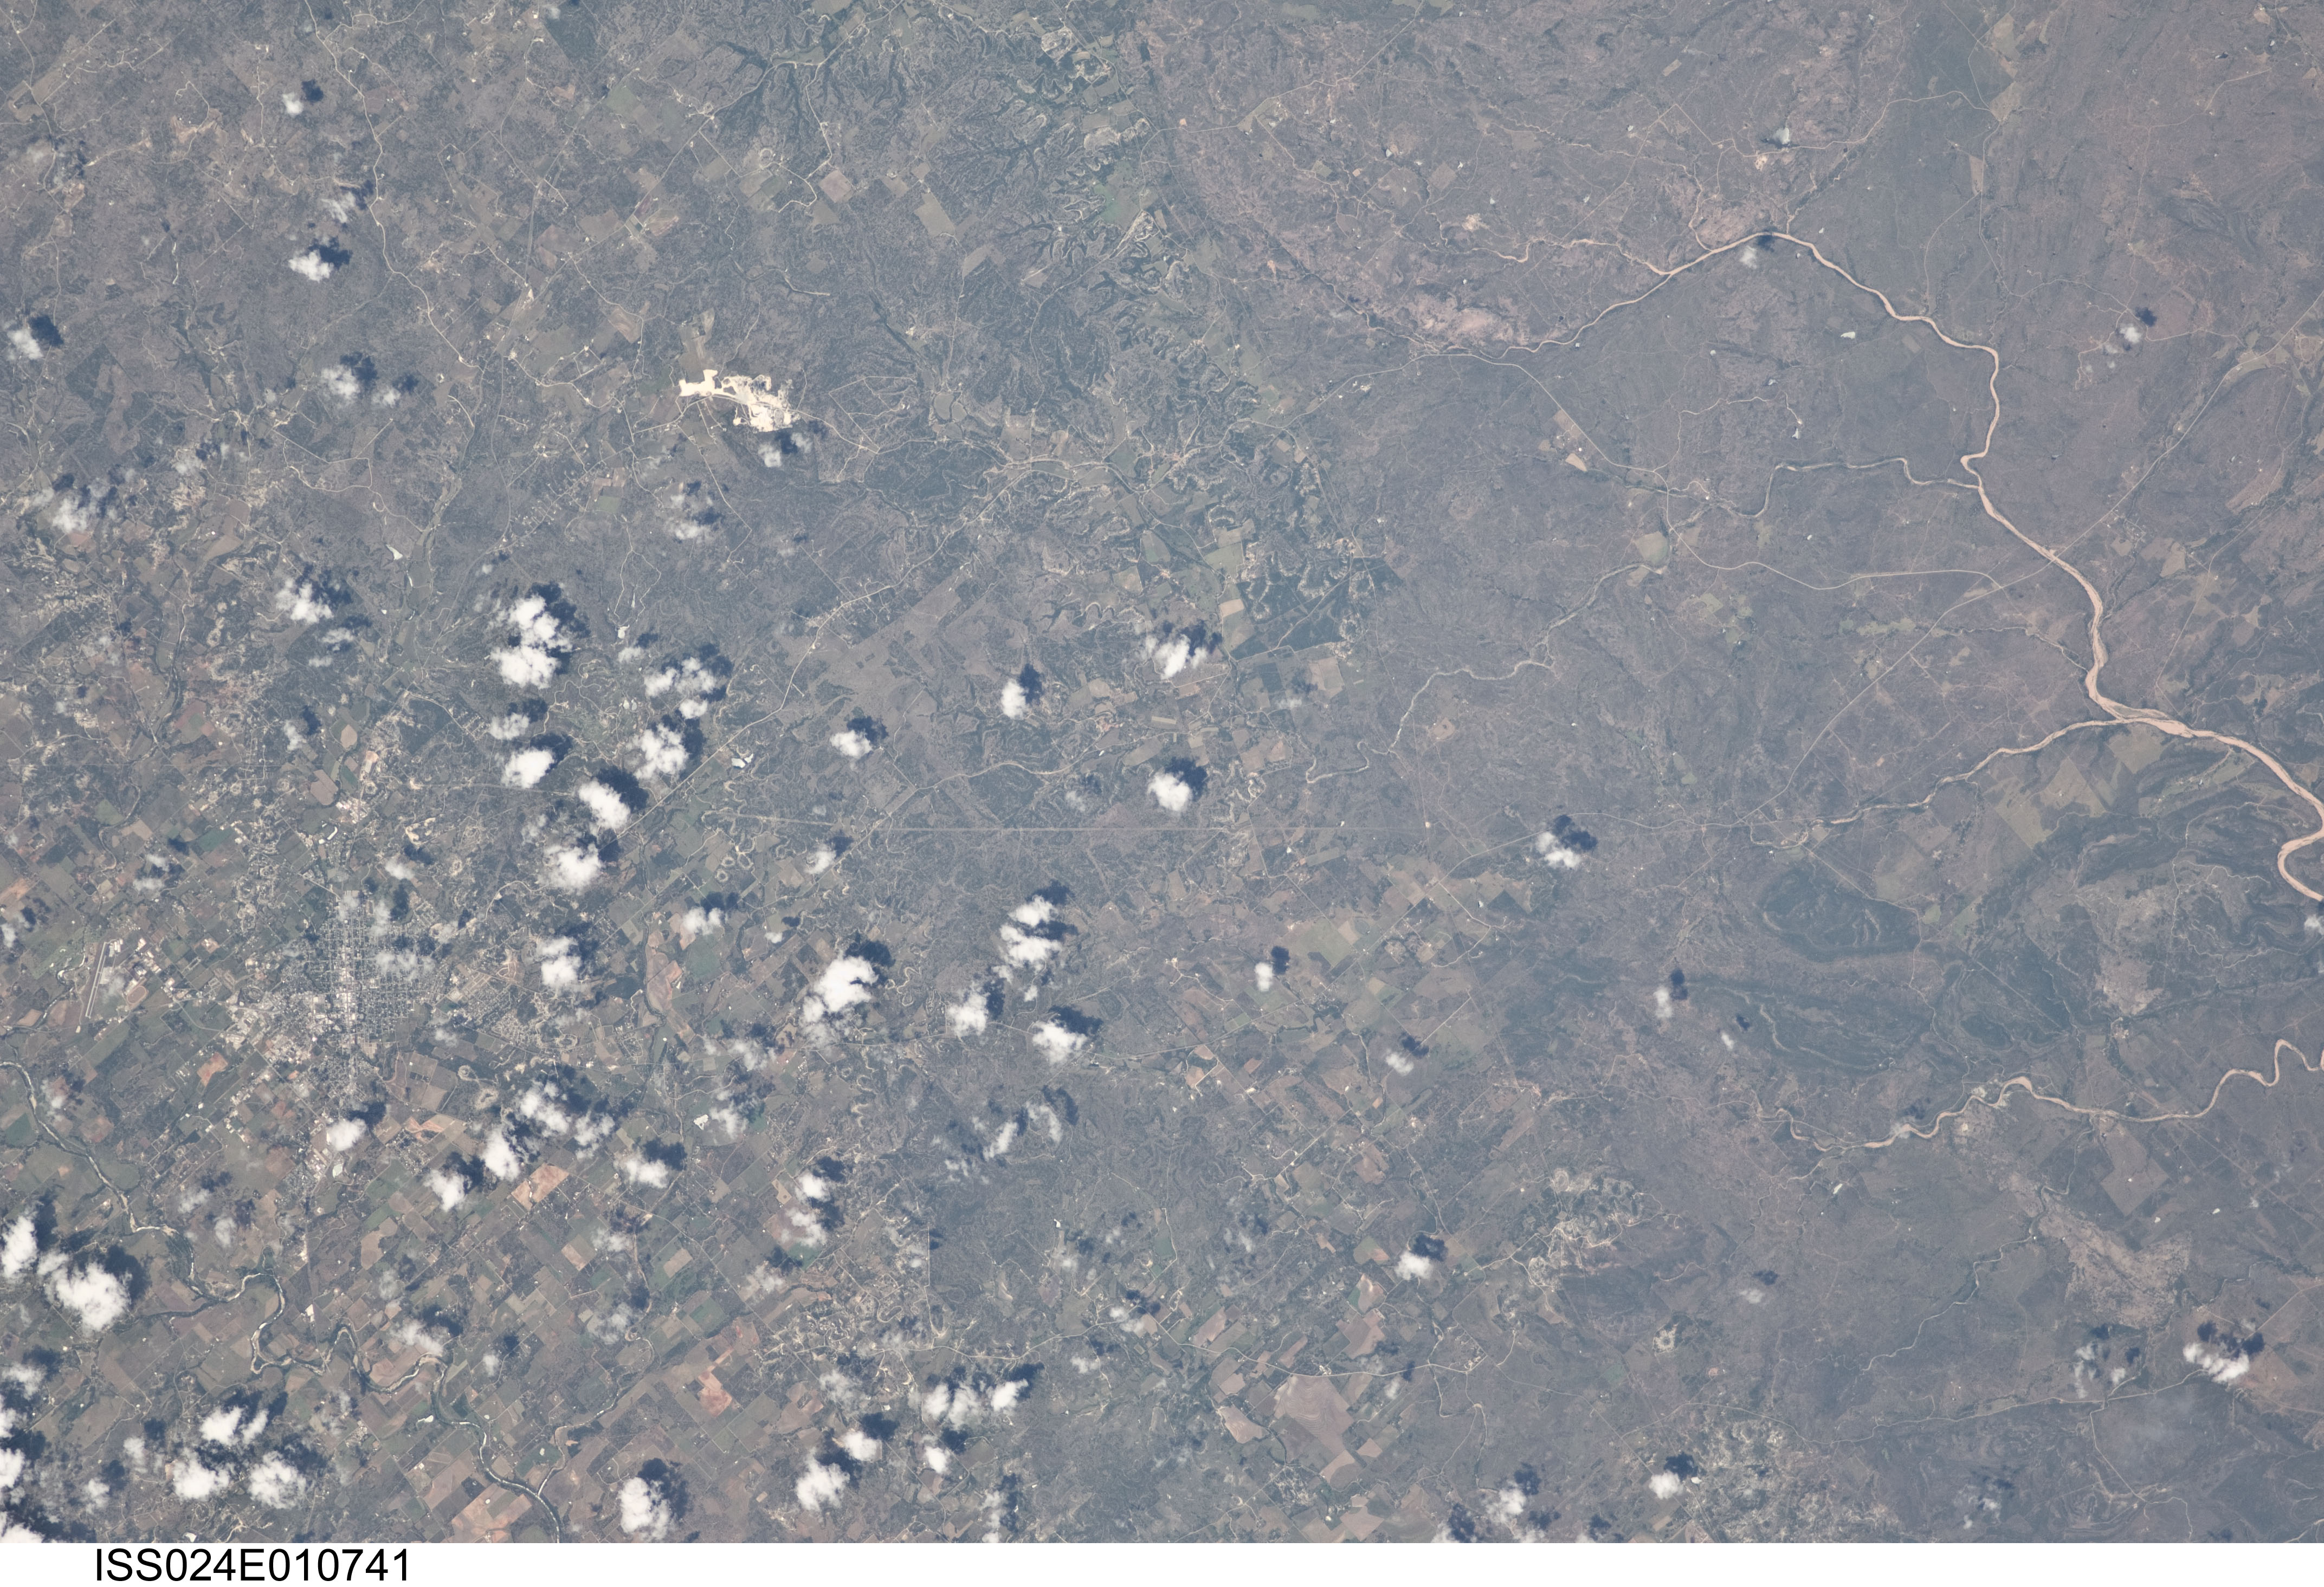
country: USA-TEXAS
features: SANDY CREEK, FREDERICKSBURG, ENCHANTED ROCK
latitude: 30.4
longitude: -98.8
